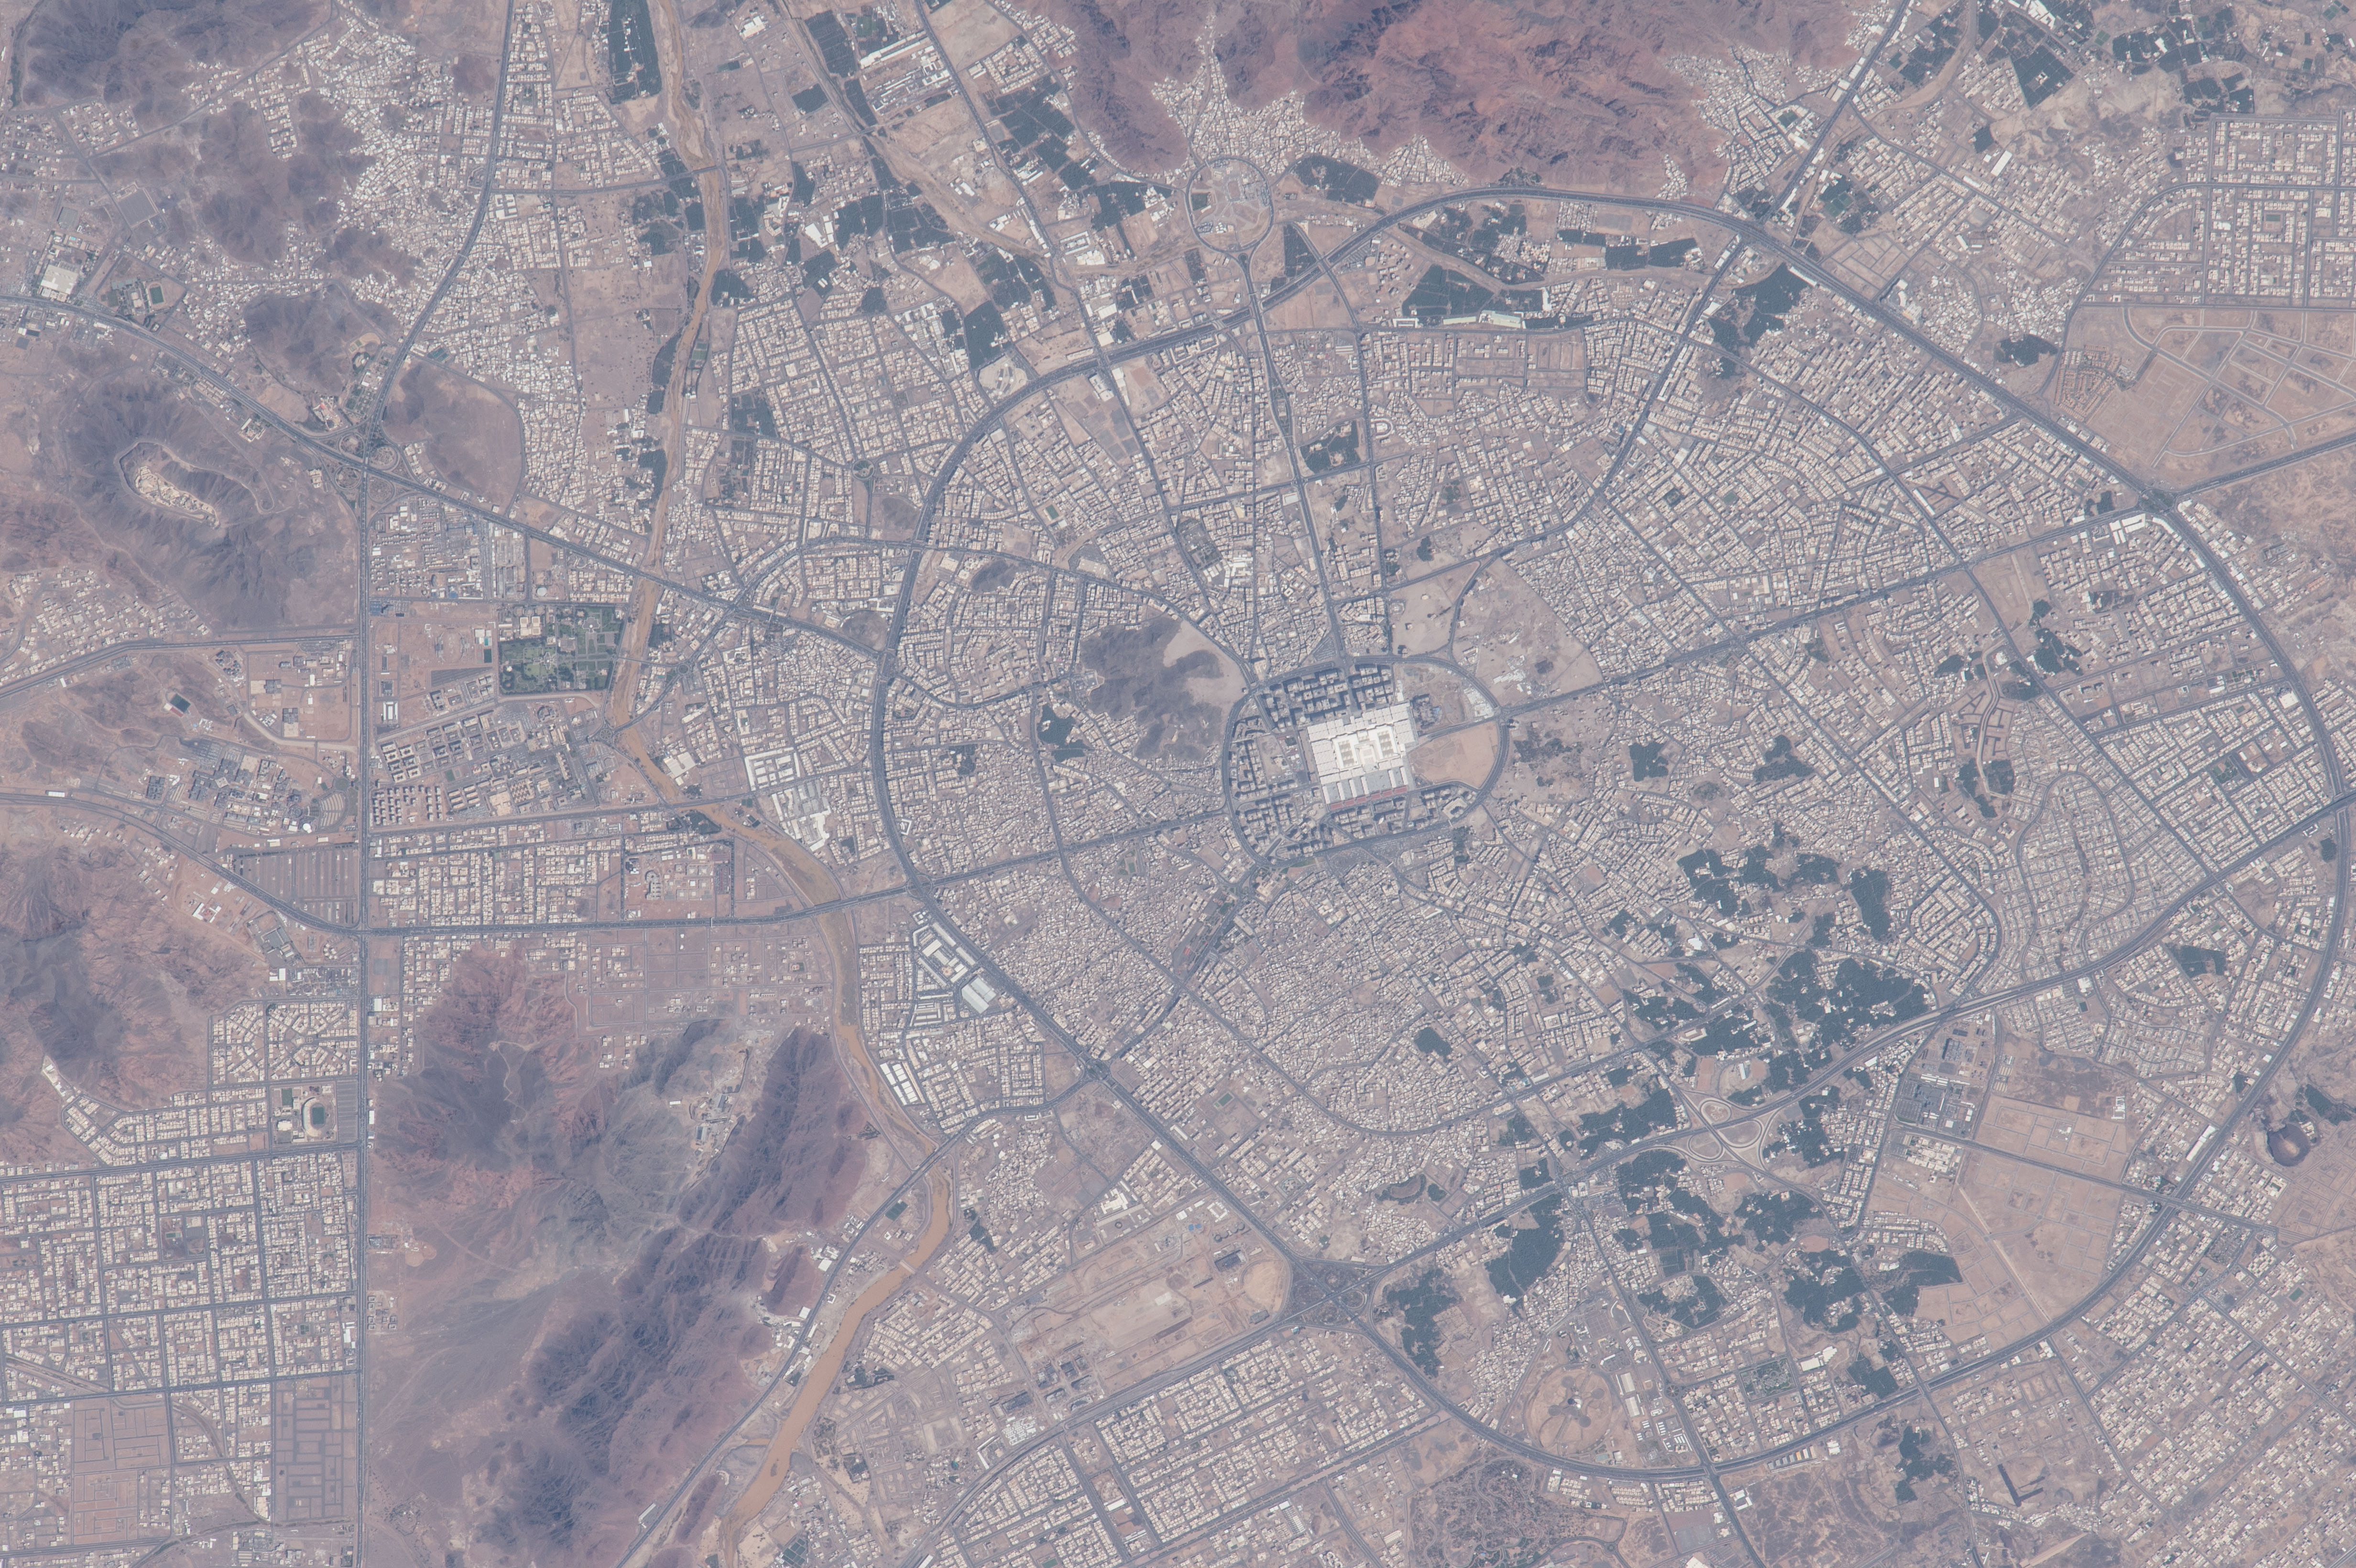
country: SAUDI ARABIA
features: MEDINA, PROPHET'S MOSQUE, ROADS
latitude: 24.4
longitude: 39.5
